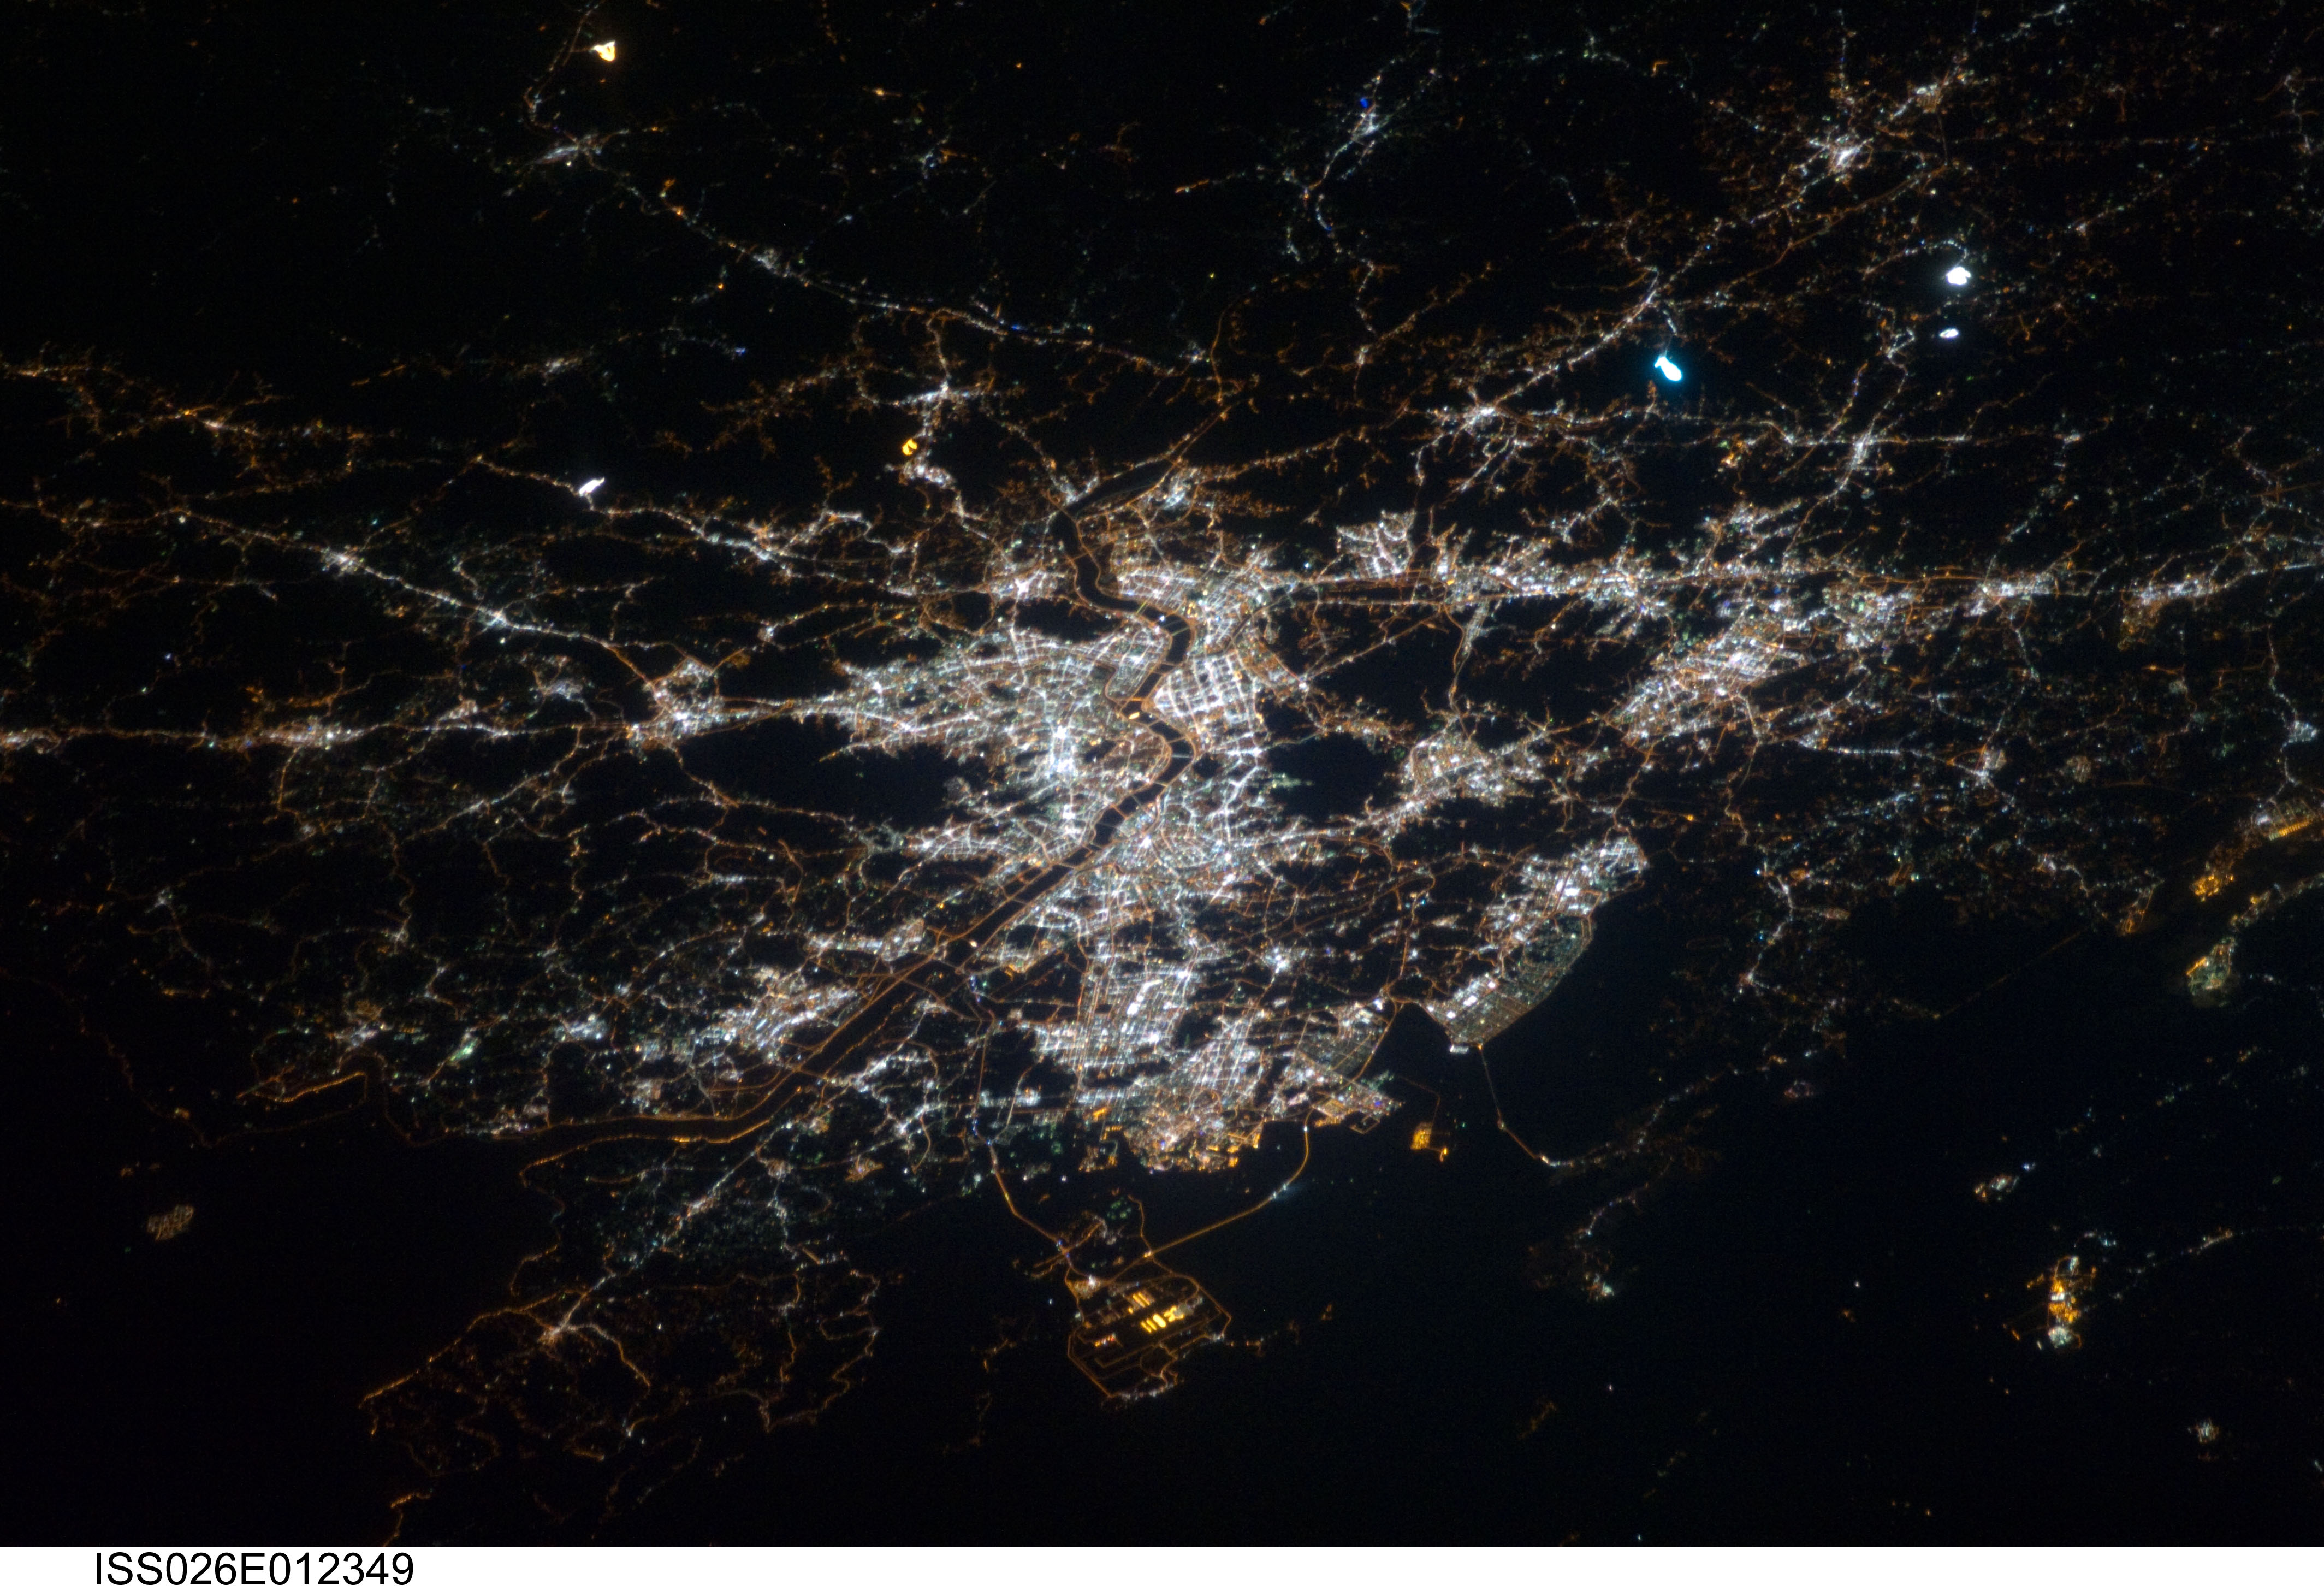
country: SOUTH KOREA
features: SEOUL AT NIGHT
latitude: 37.5
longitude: 126.9
